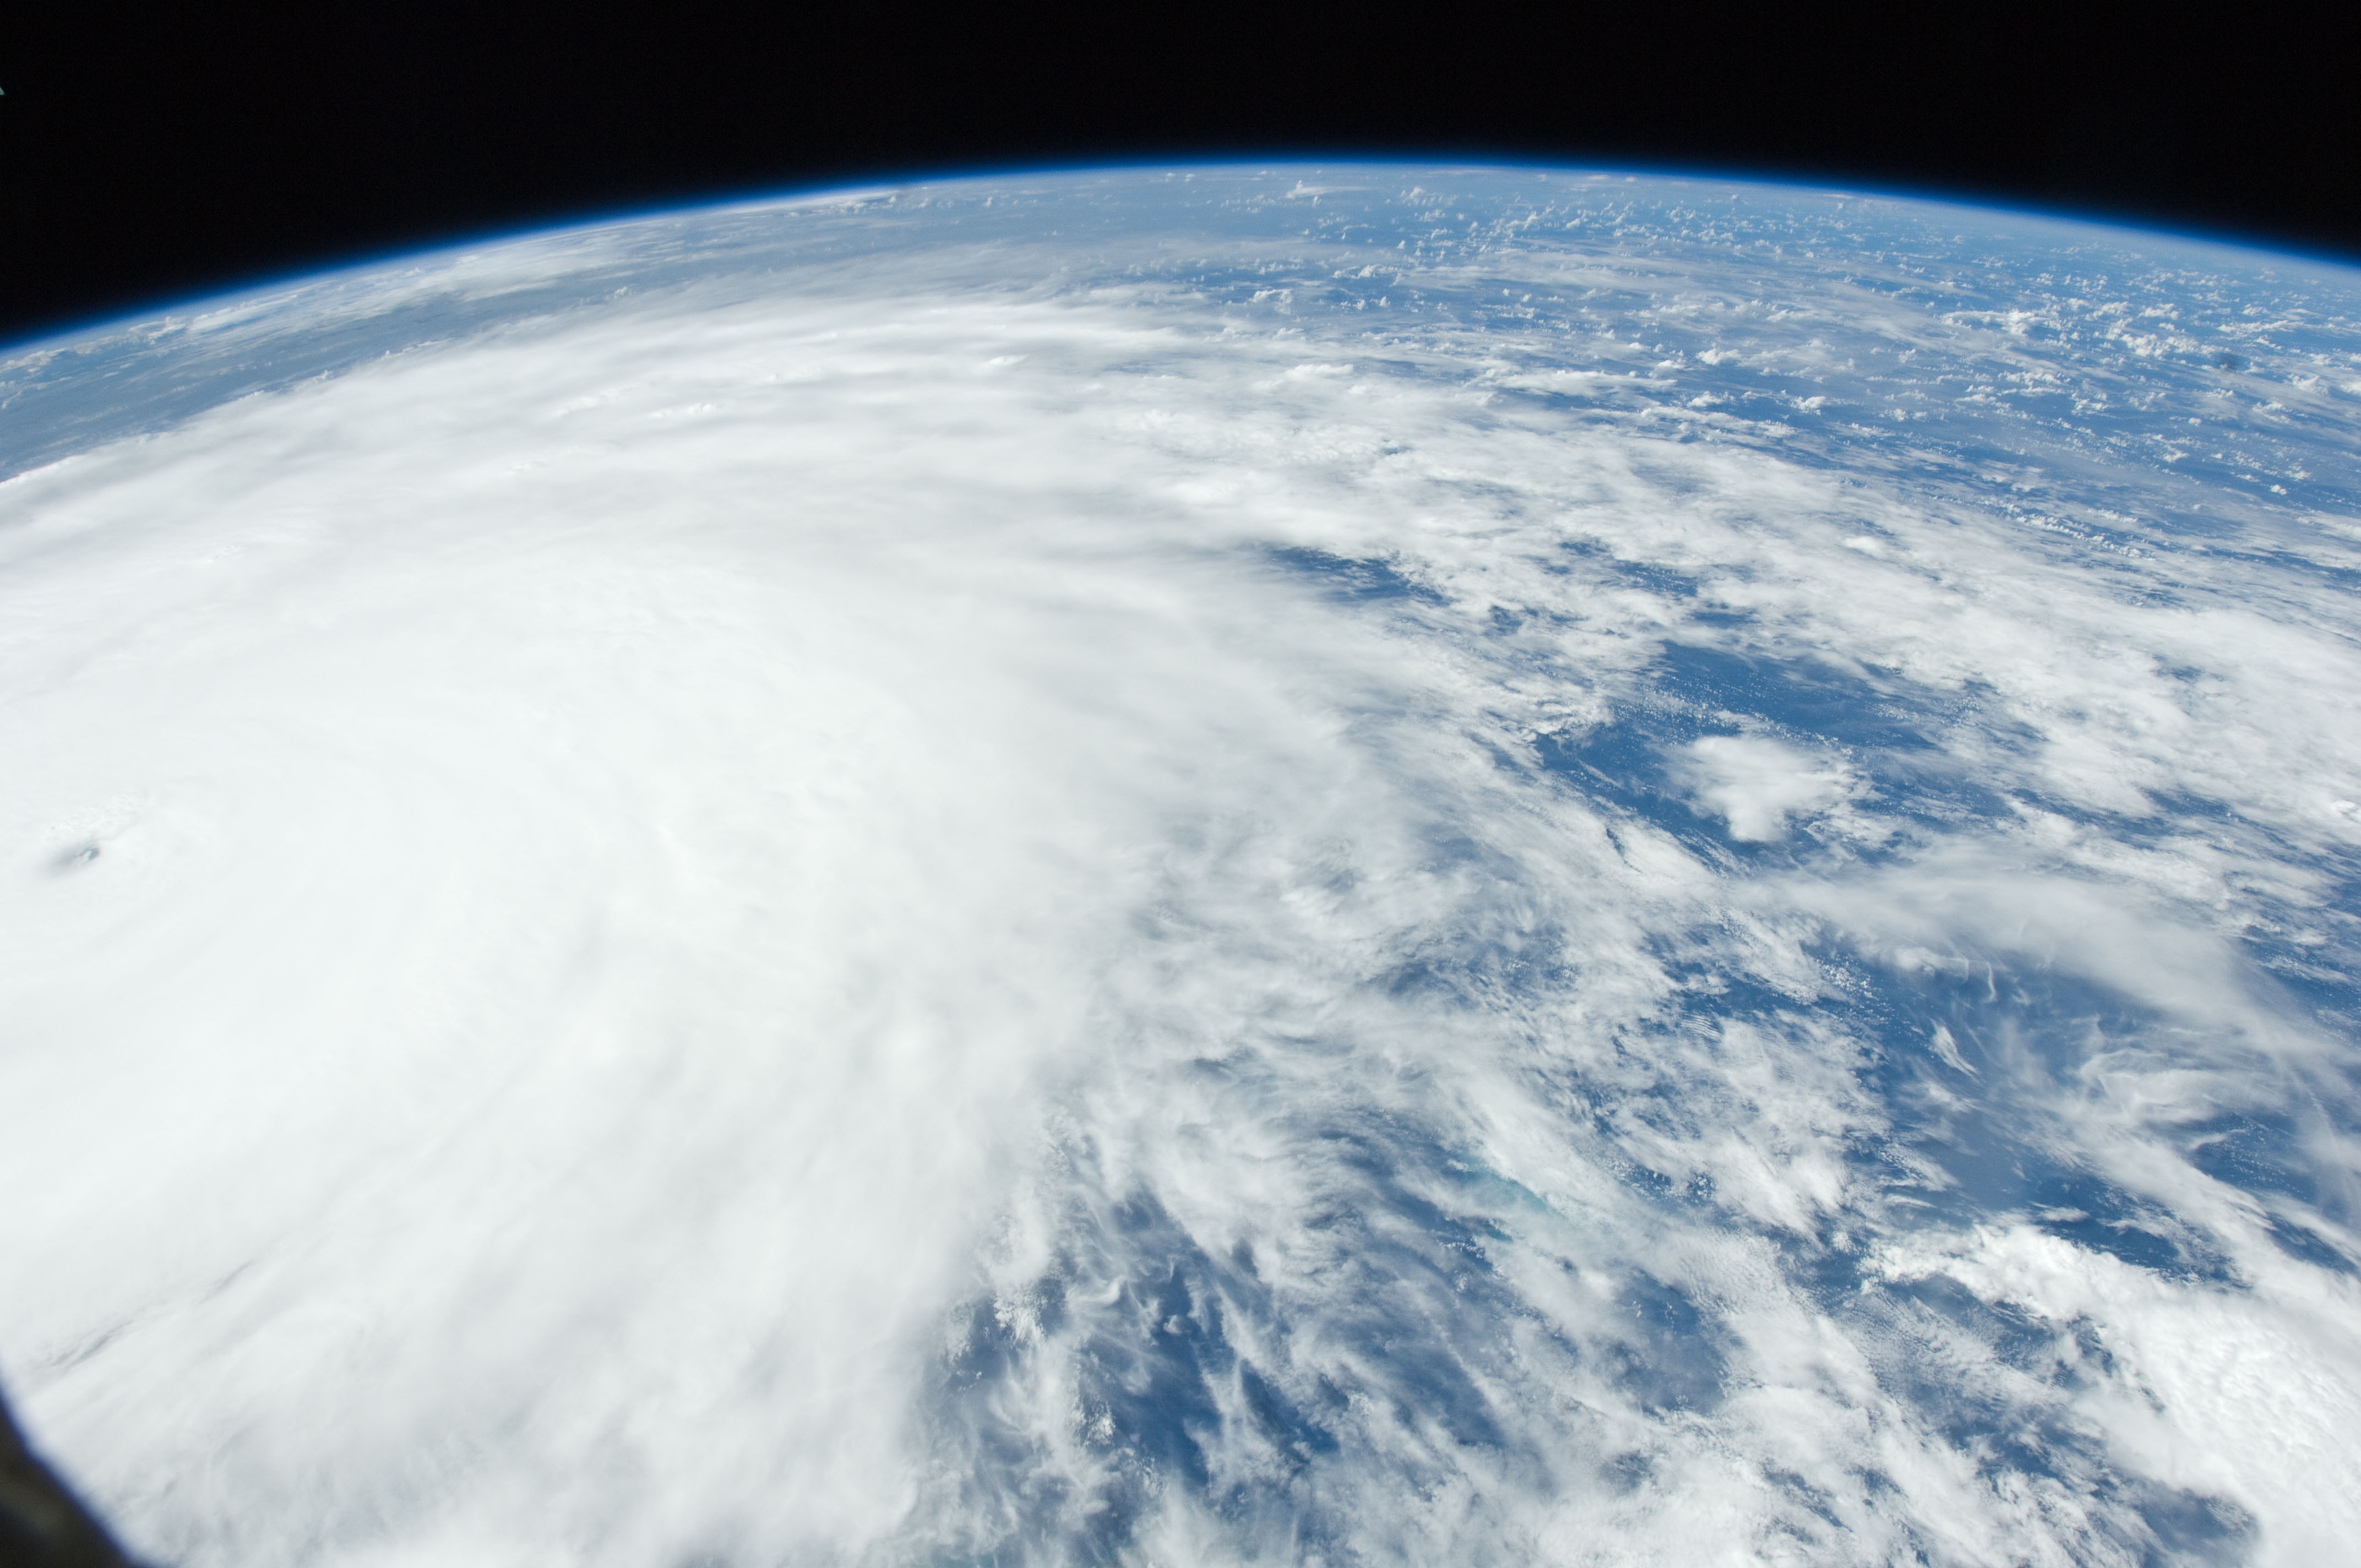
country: BAHAMAS
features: PAN-HURRICANE IRENE, ATLANTIC O., EYE, STORM BANDS, ISS
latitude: 23.5
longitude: -74.5
